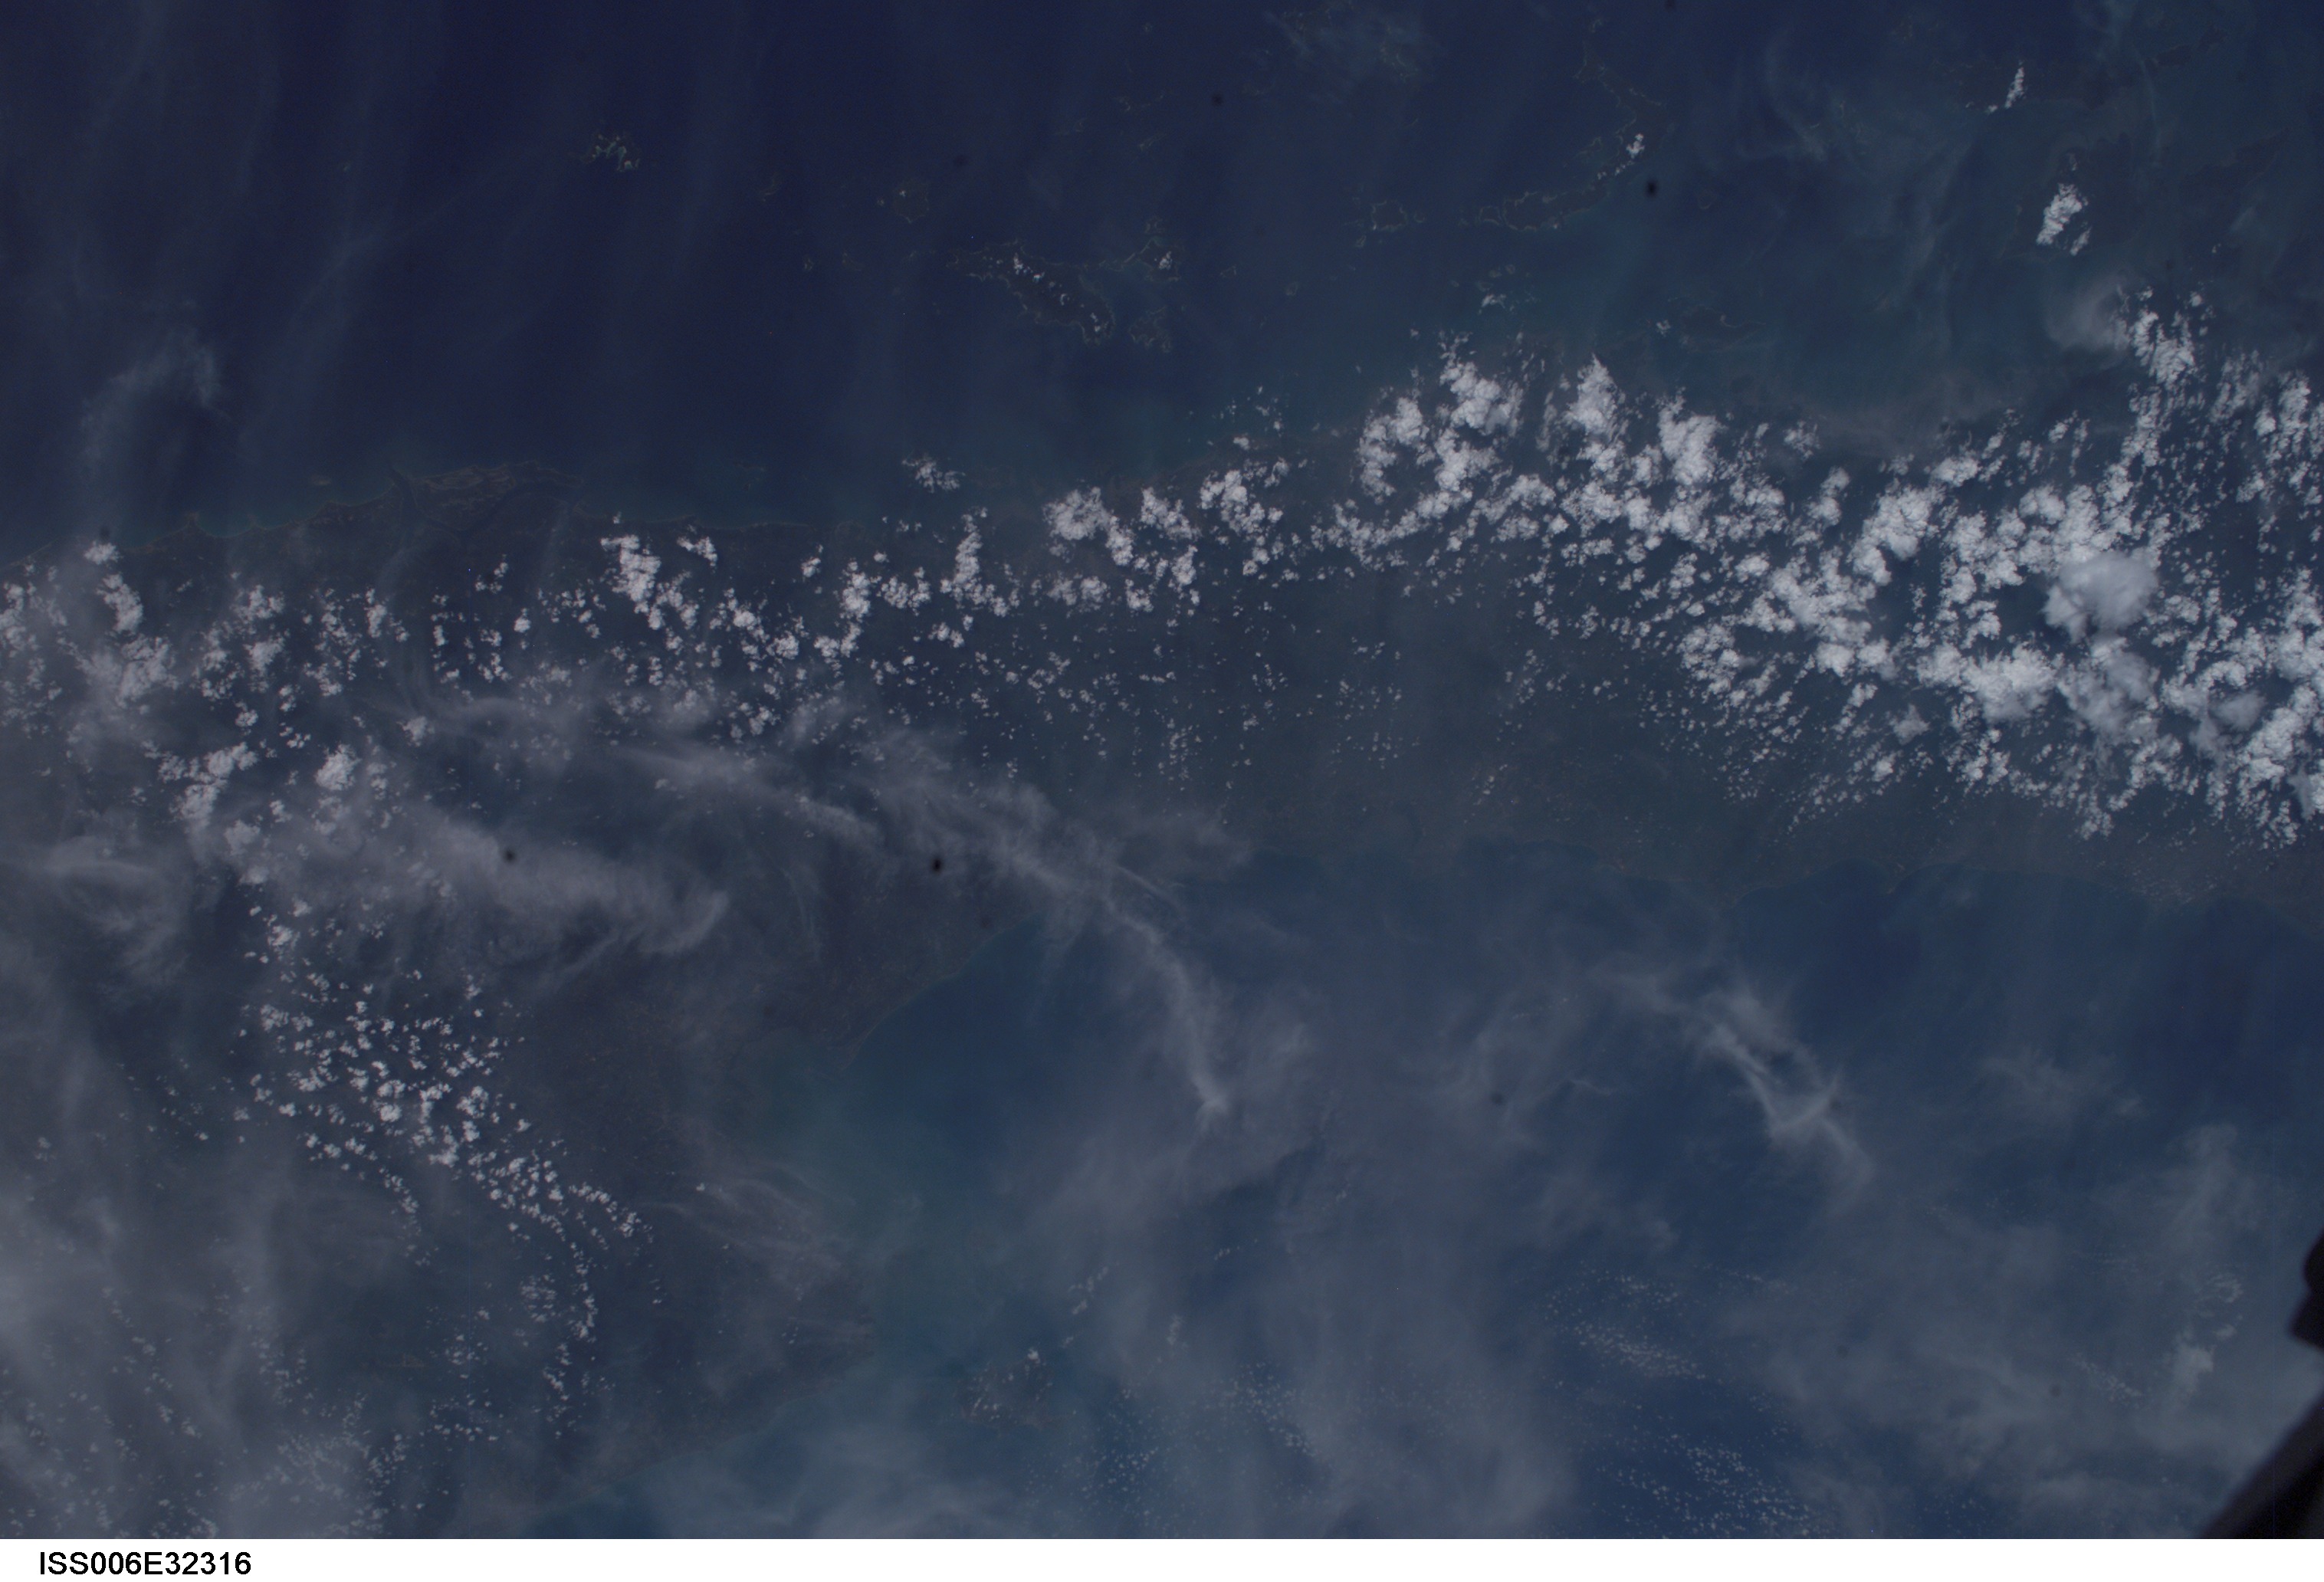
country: THAILAND
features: GULF OF THAILAND, ANDAMAN SEA
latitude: 10.0
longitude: 99.0
